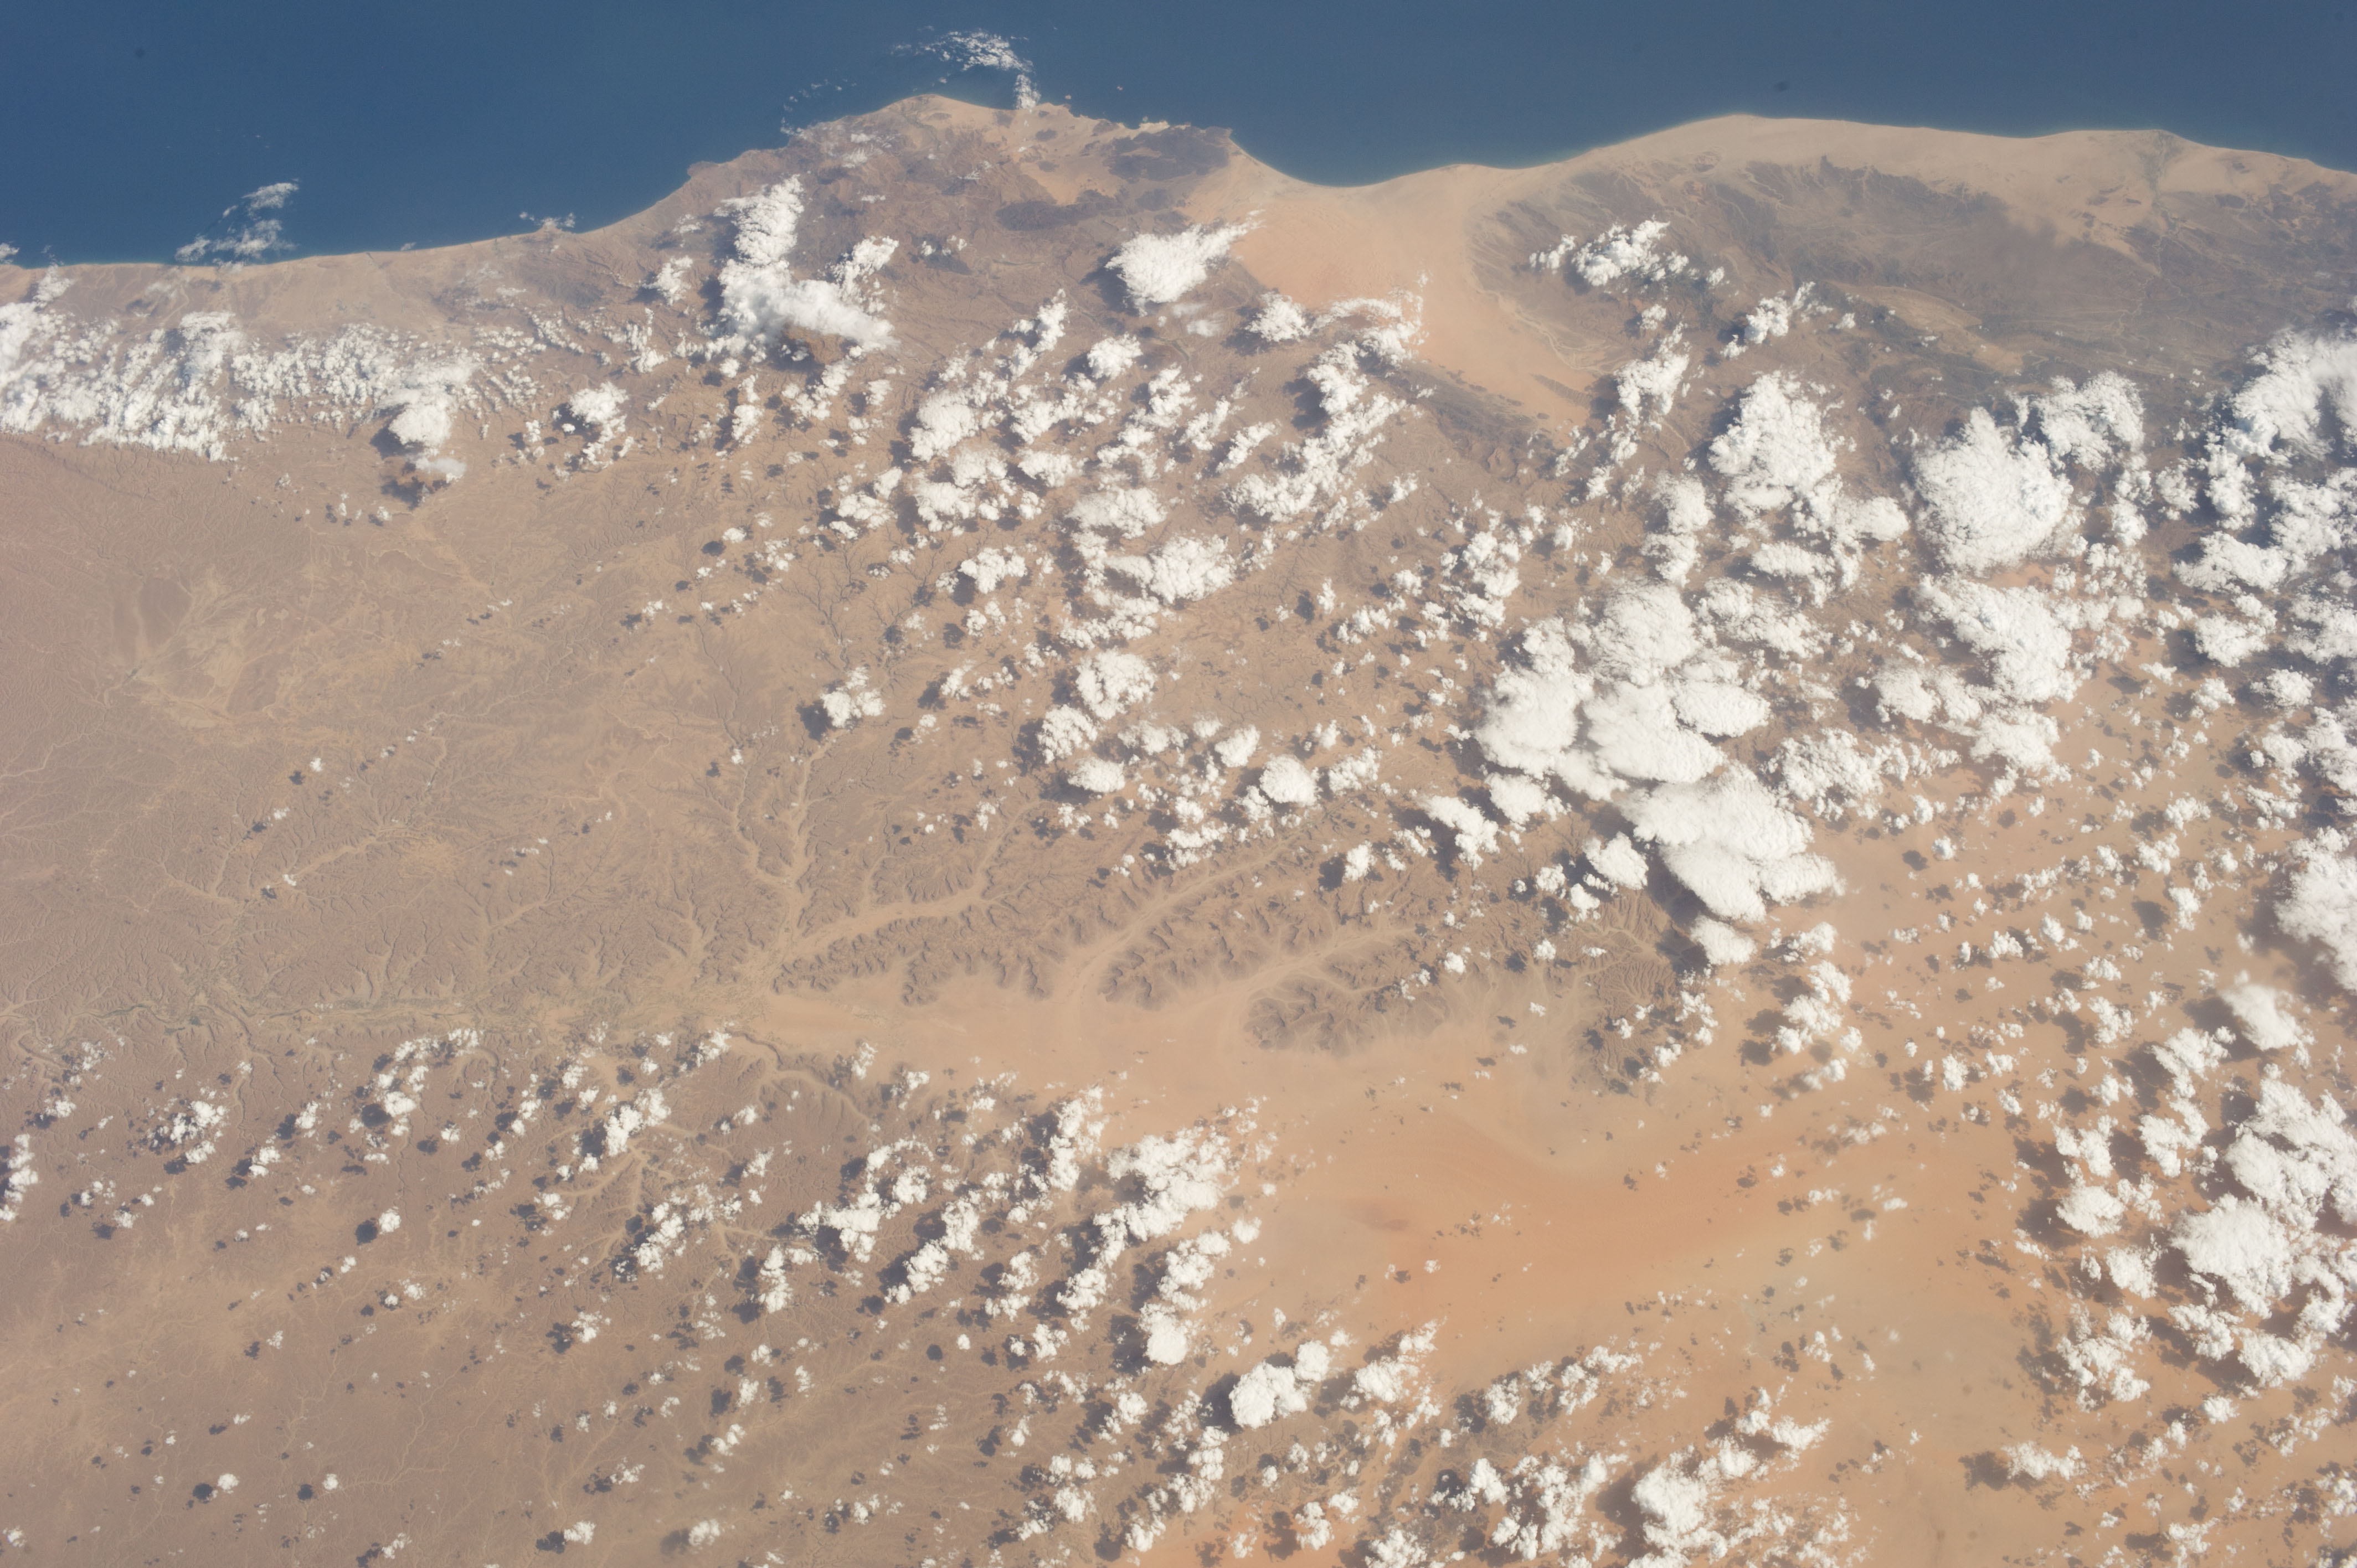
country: YEMEN
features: HADHRAMAUT MOUNTAINS, FARMLANDS, DESERT, LAKES, ARABIAN SEA
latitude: 15.3
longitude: 47.8
